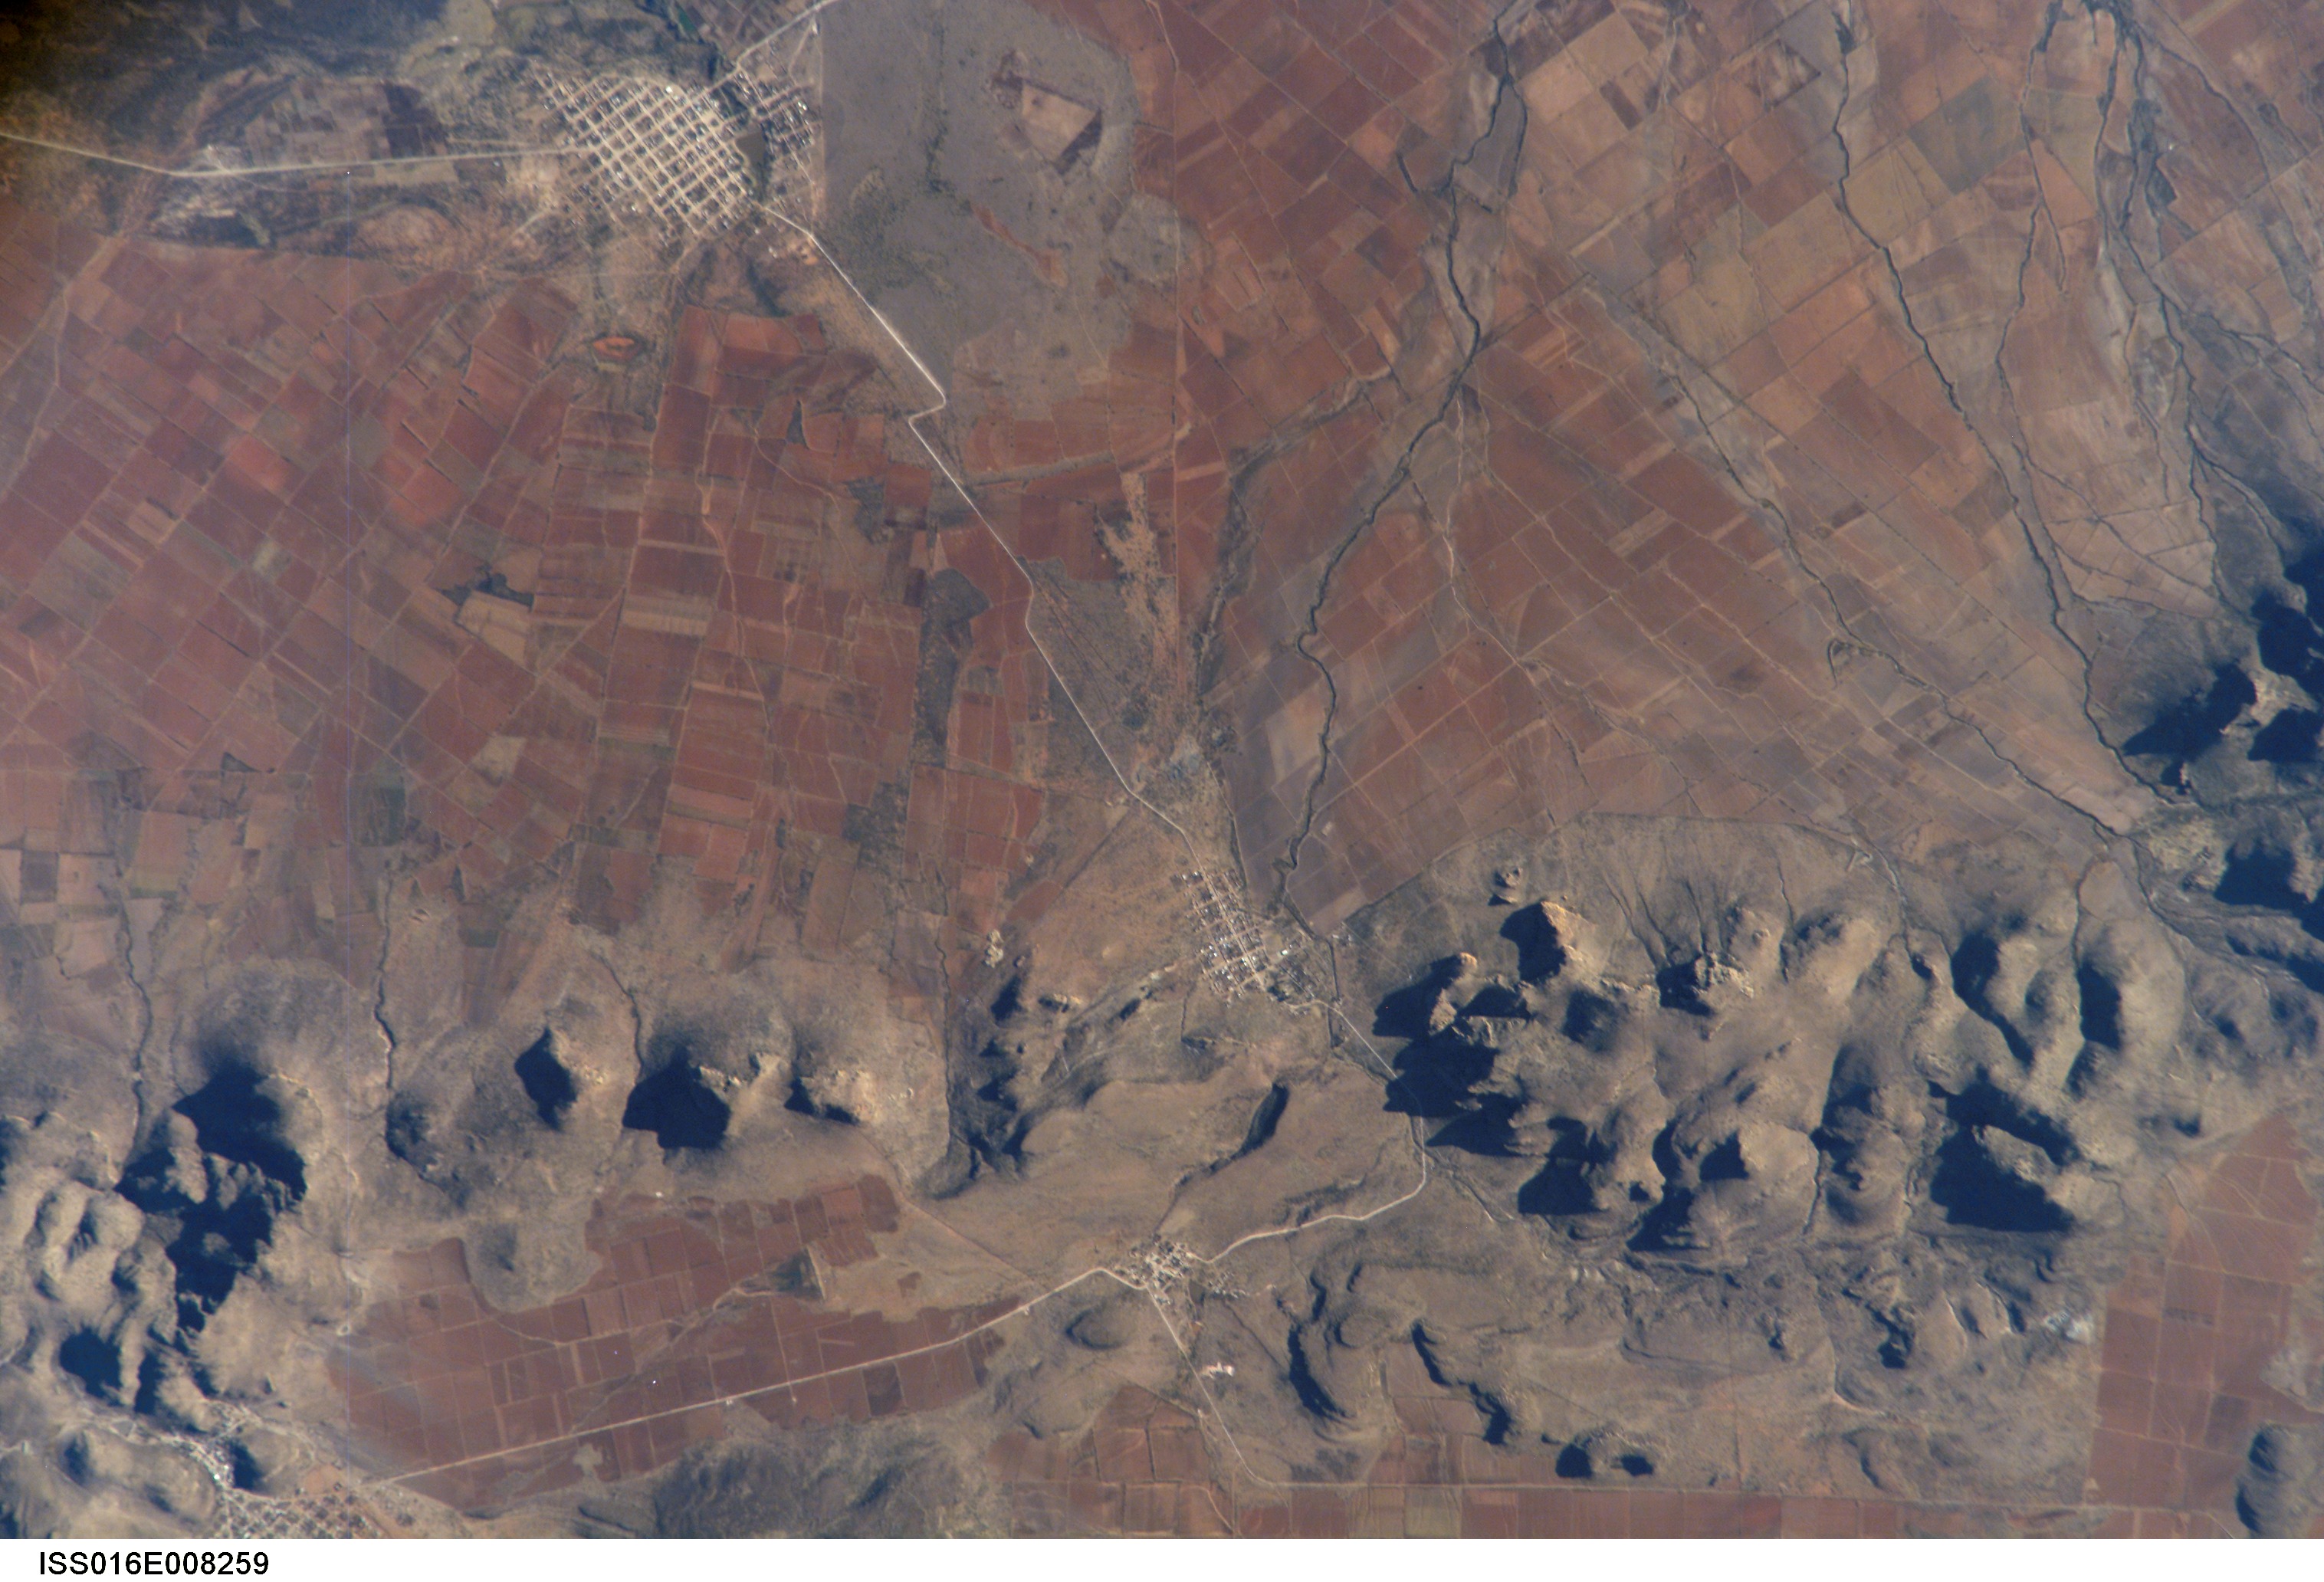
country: MEXICO
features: S. OF JUAN ALDAMO, AGR. MTS.
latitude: 24.1
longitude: -103.4
